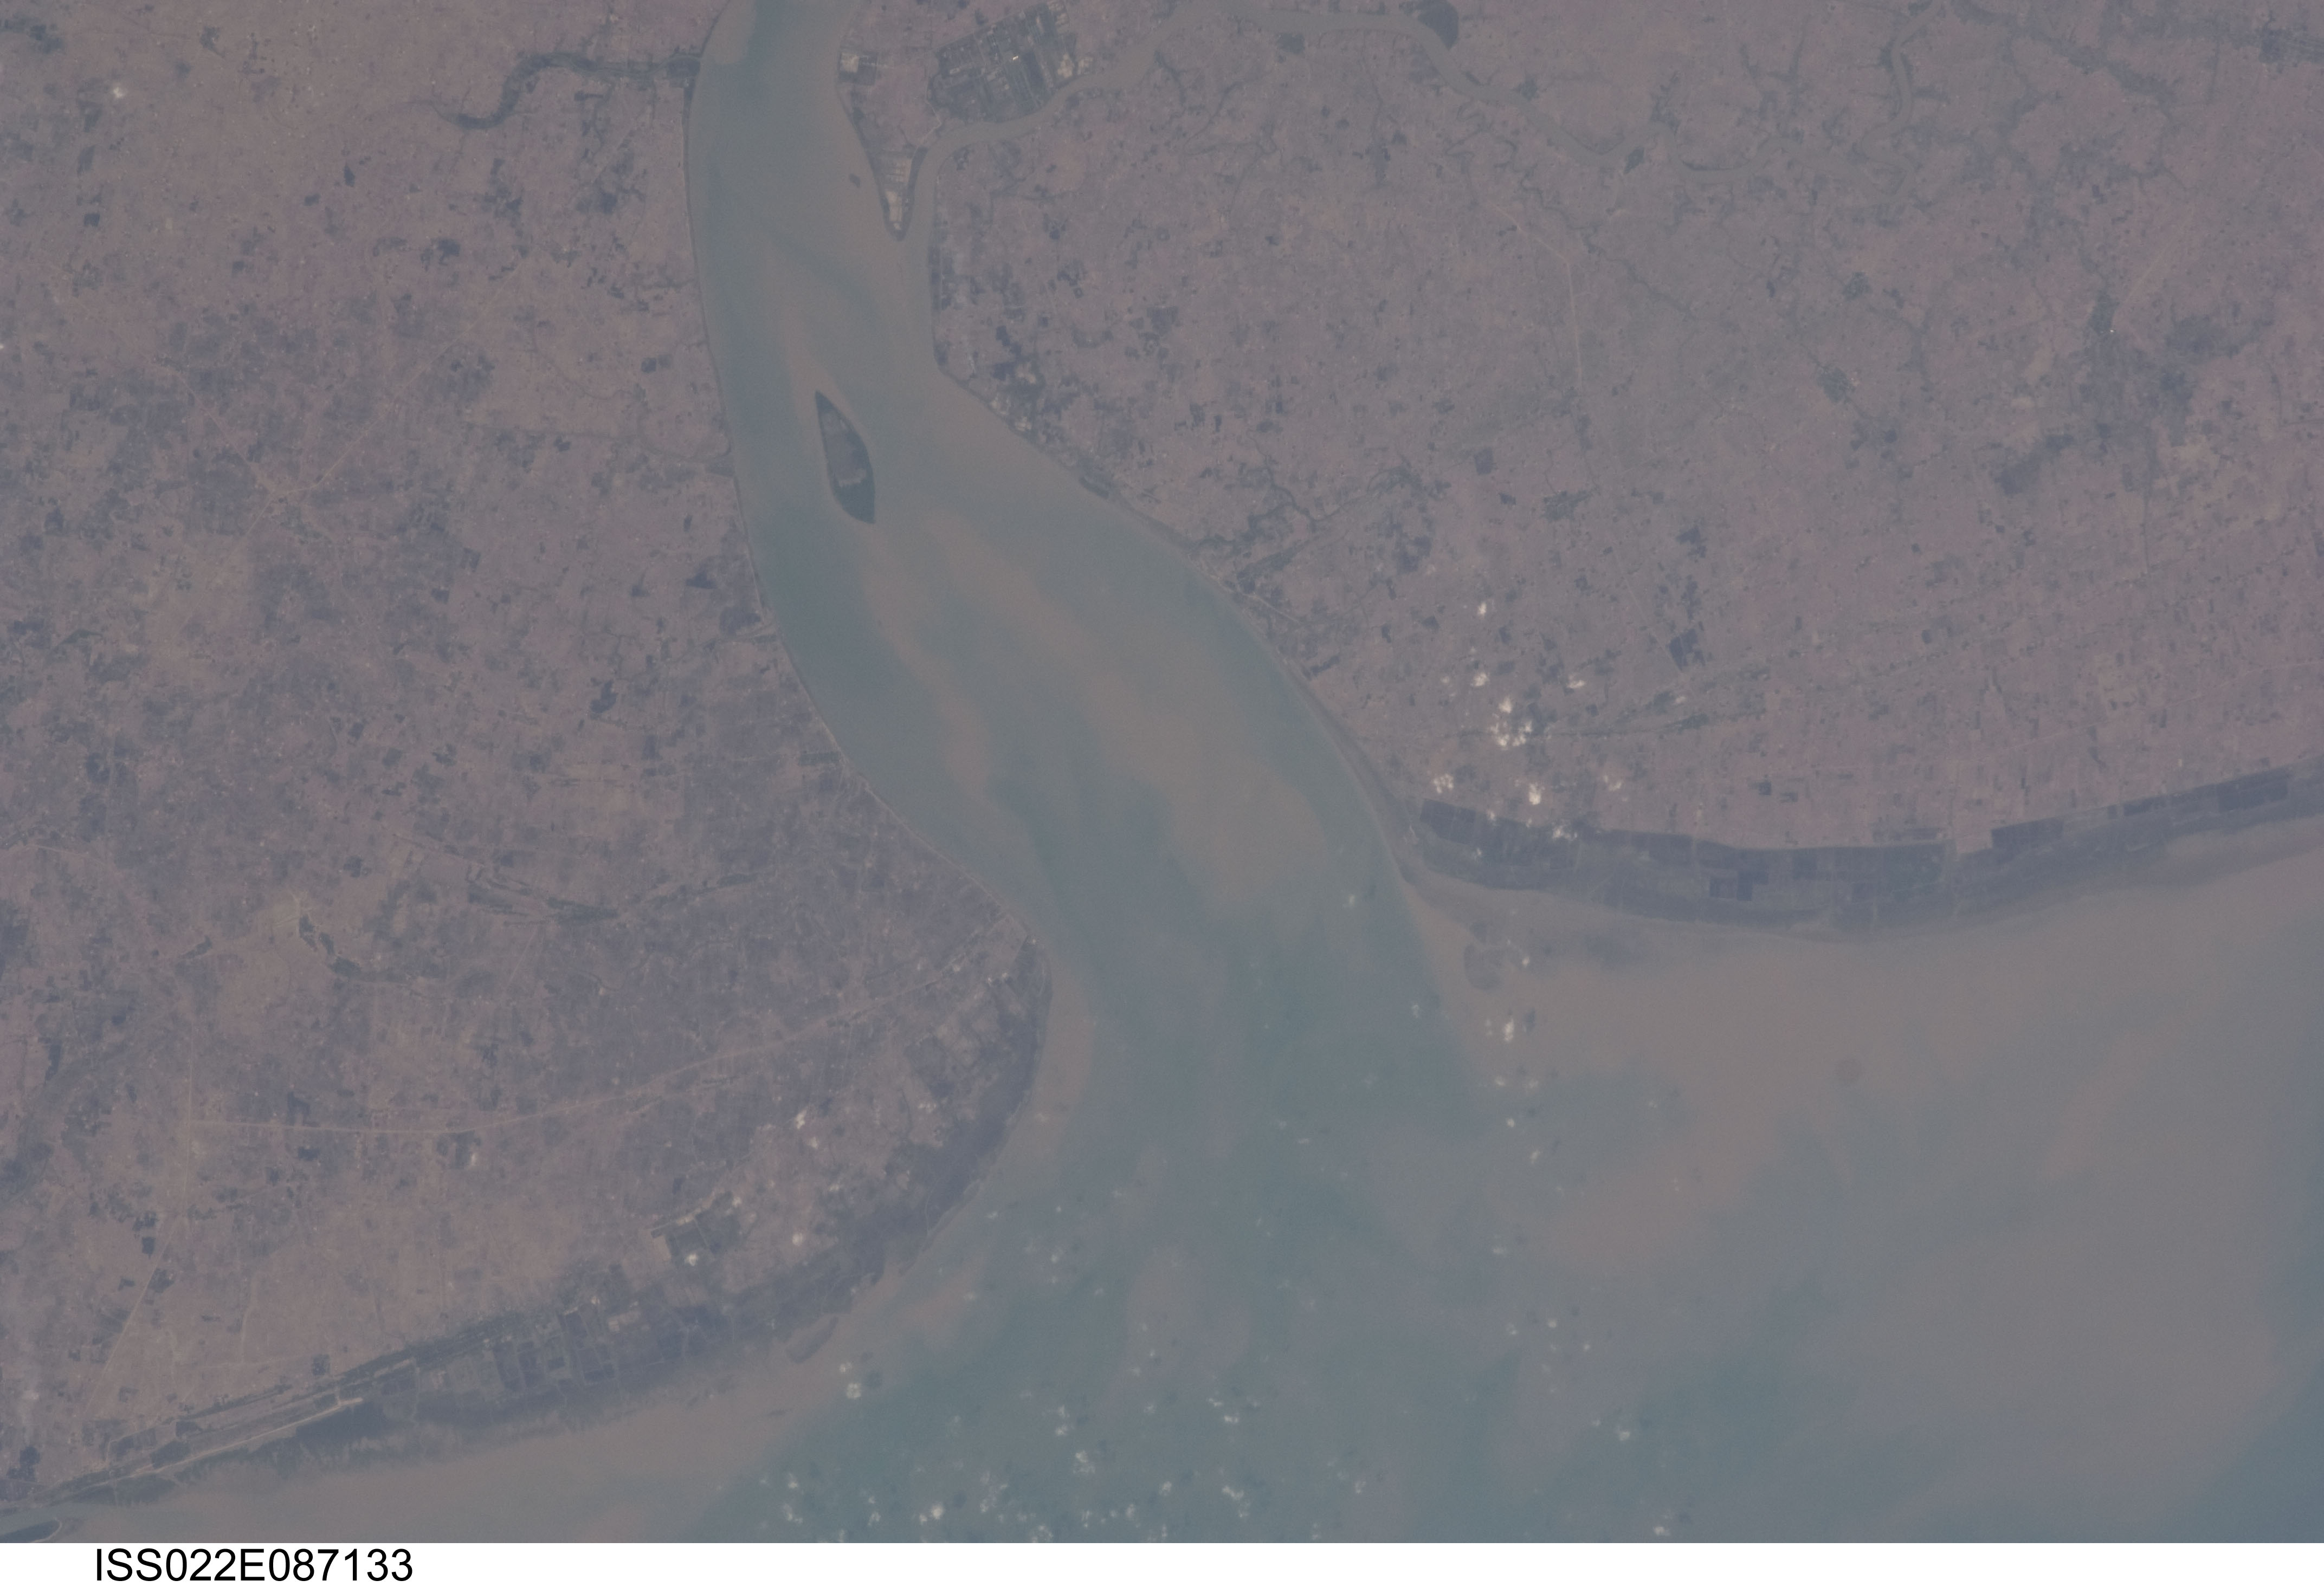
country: MYANMAR (BURMA)
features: RANGOON R. MOUTH, G. OF MARTABAN, SED.
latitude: 16.5
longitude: 96.3
